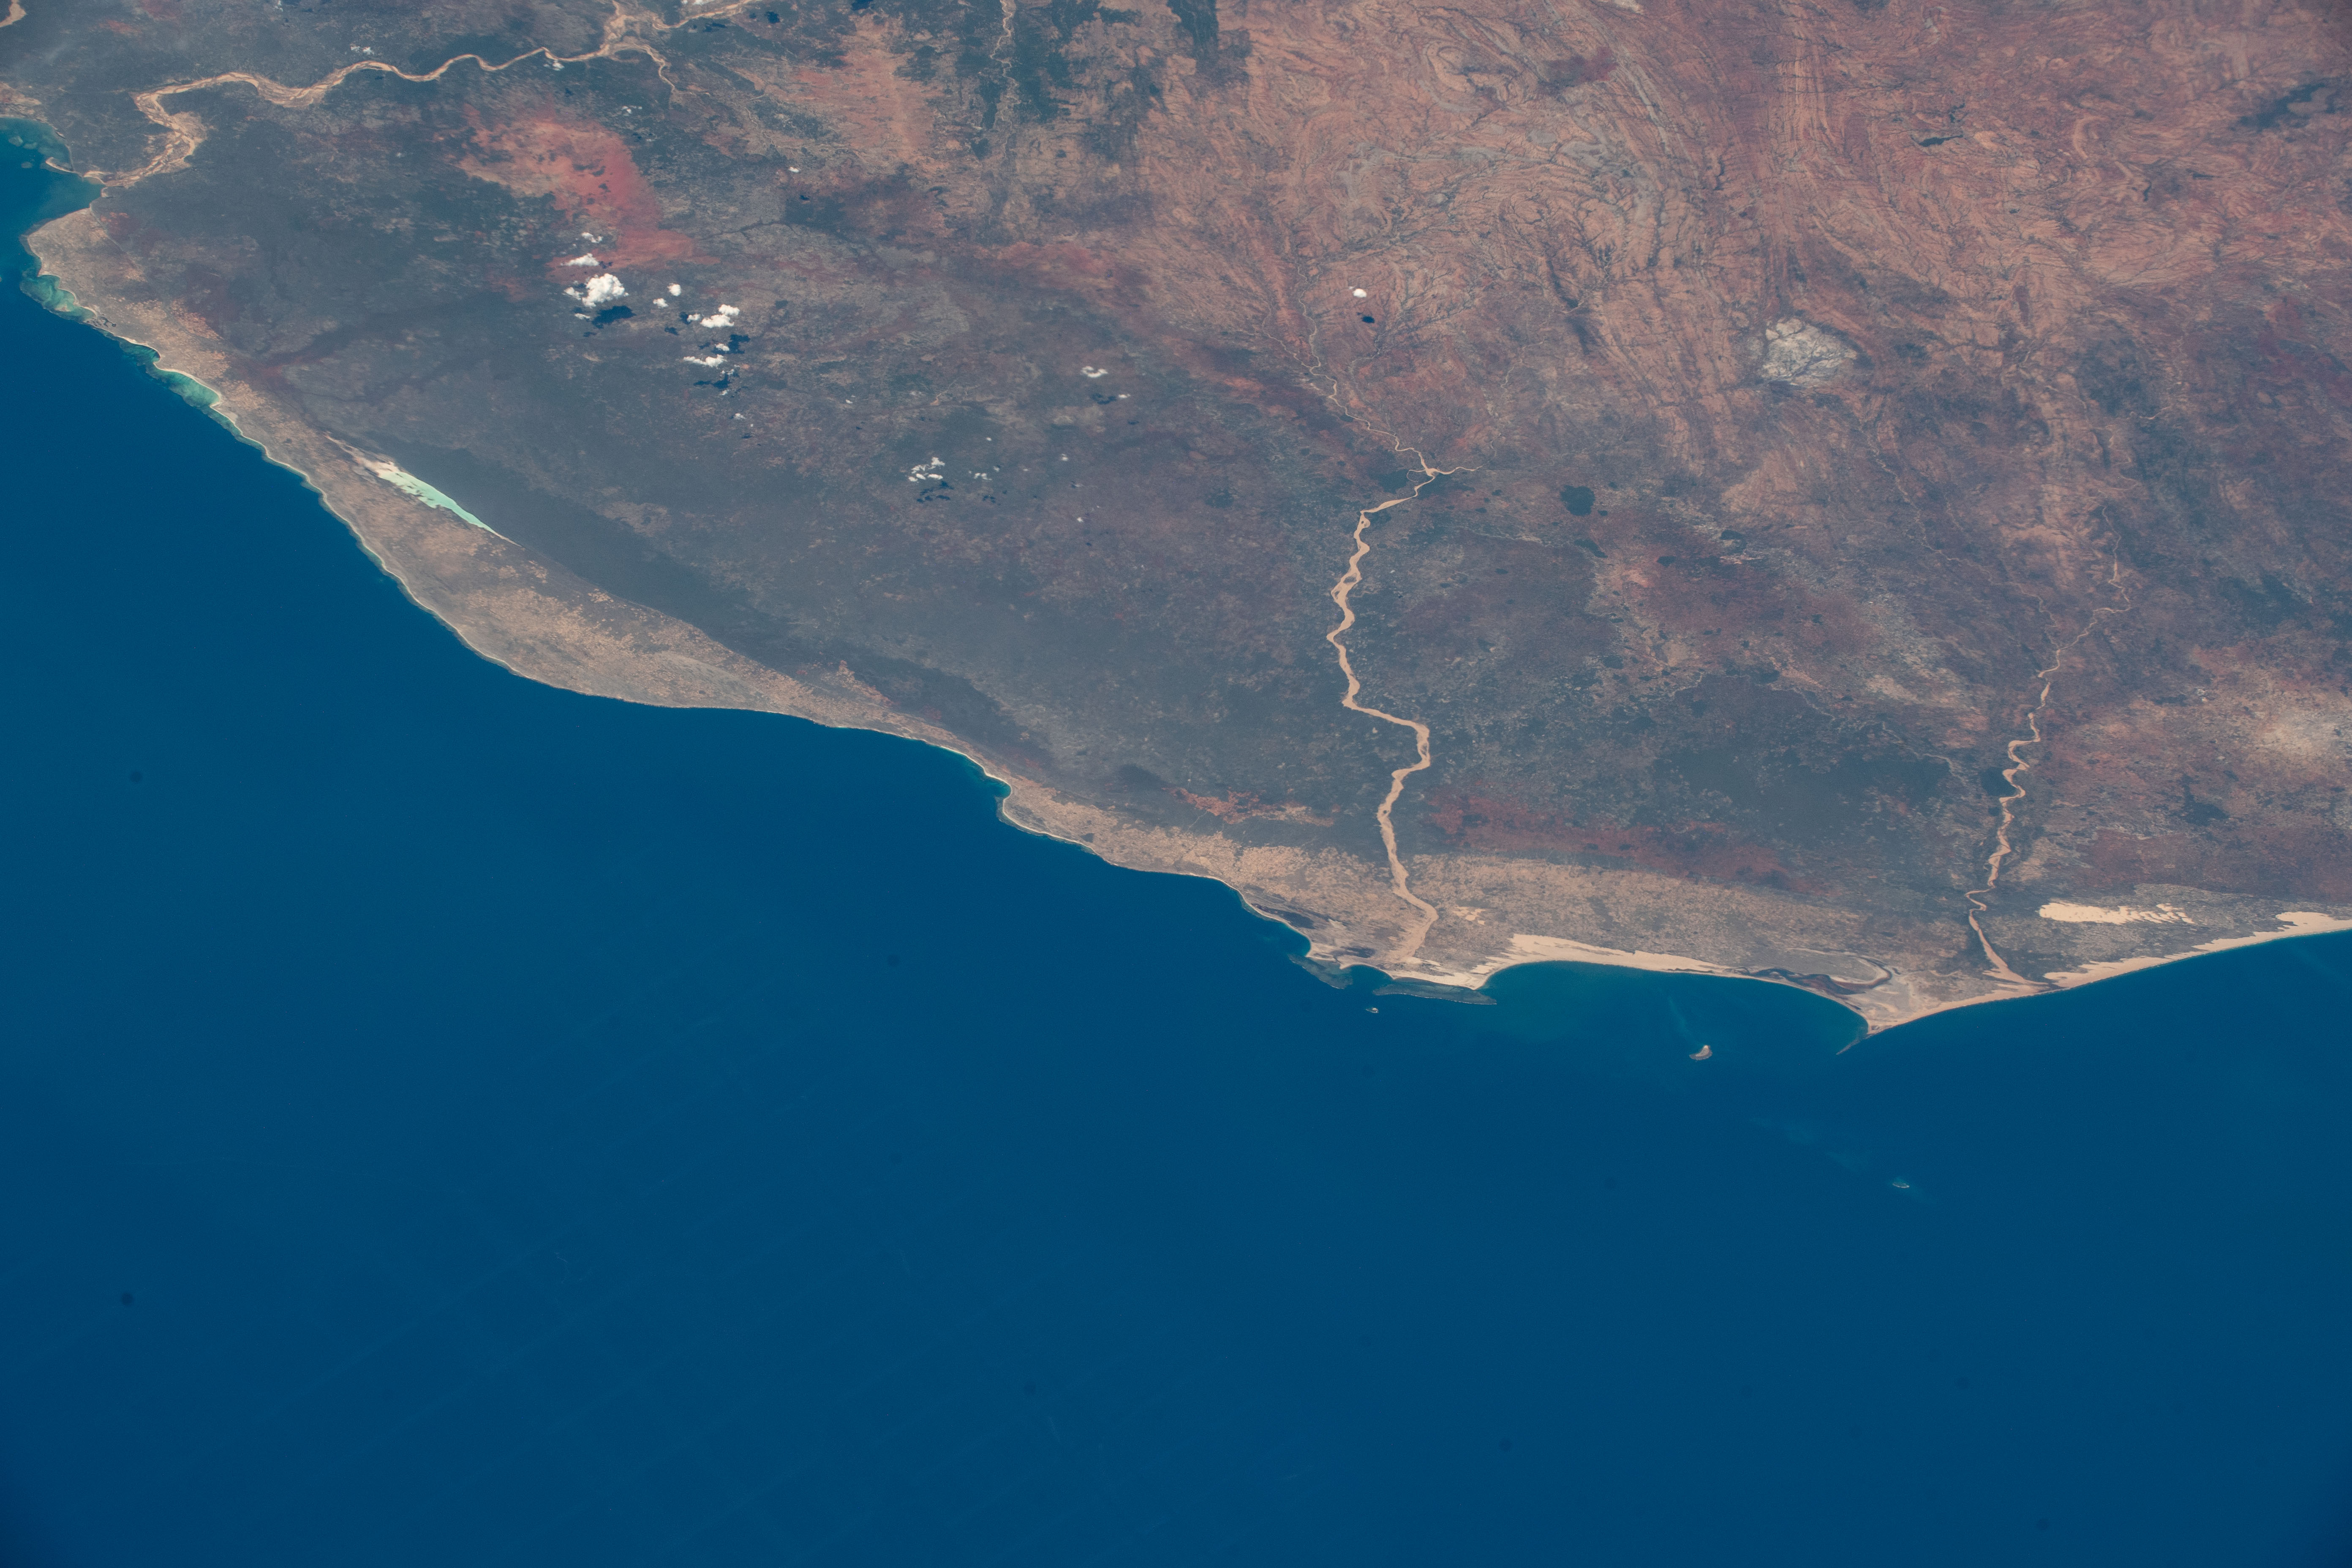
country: MADAGASCAR
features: F.TSAMANAMPETSOTSA LAKE, TSIMANAMPETSOTSA NATURE RESERVE, MENARANDRA RIVER, LINTA RIVER, ONILAHY RIVER
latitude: -24.7
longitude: 44.2
